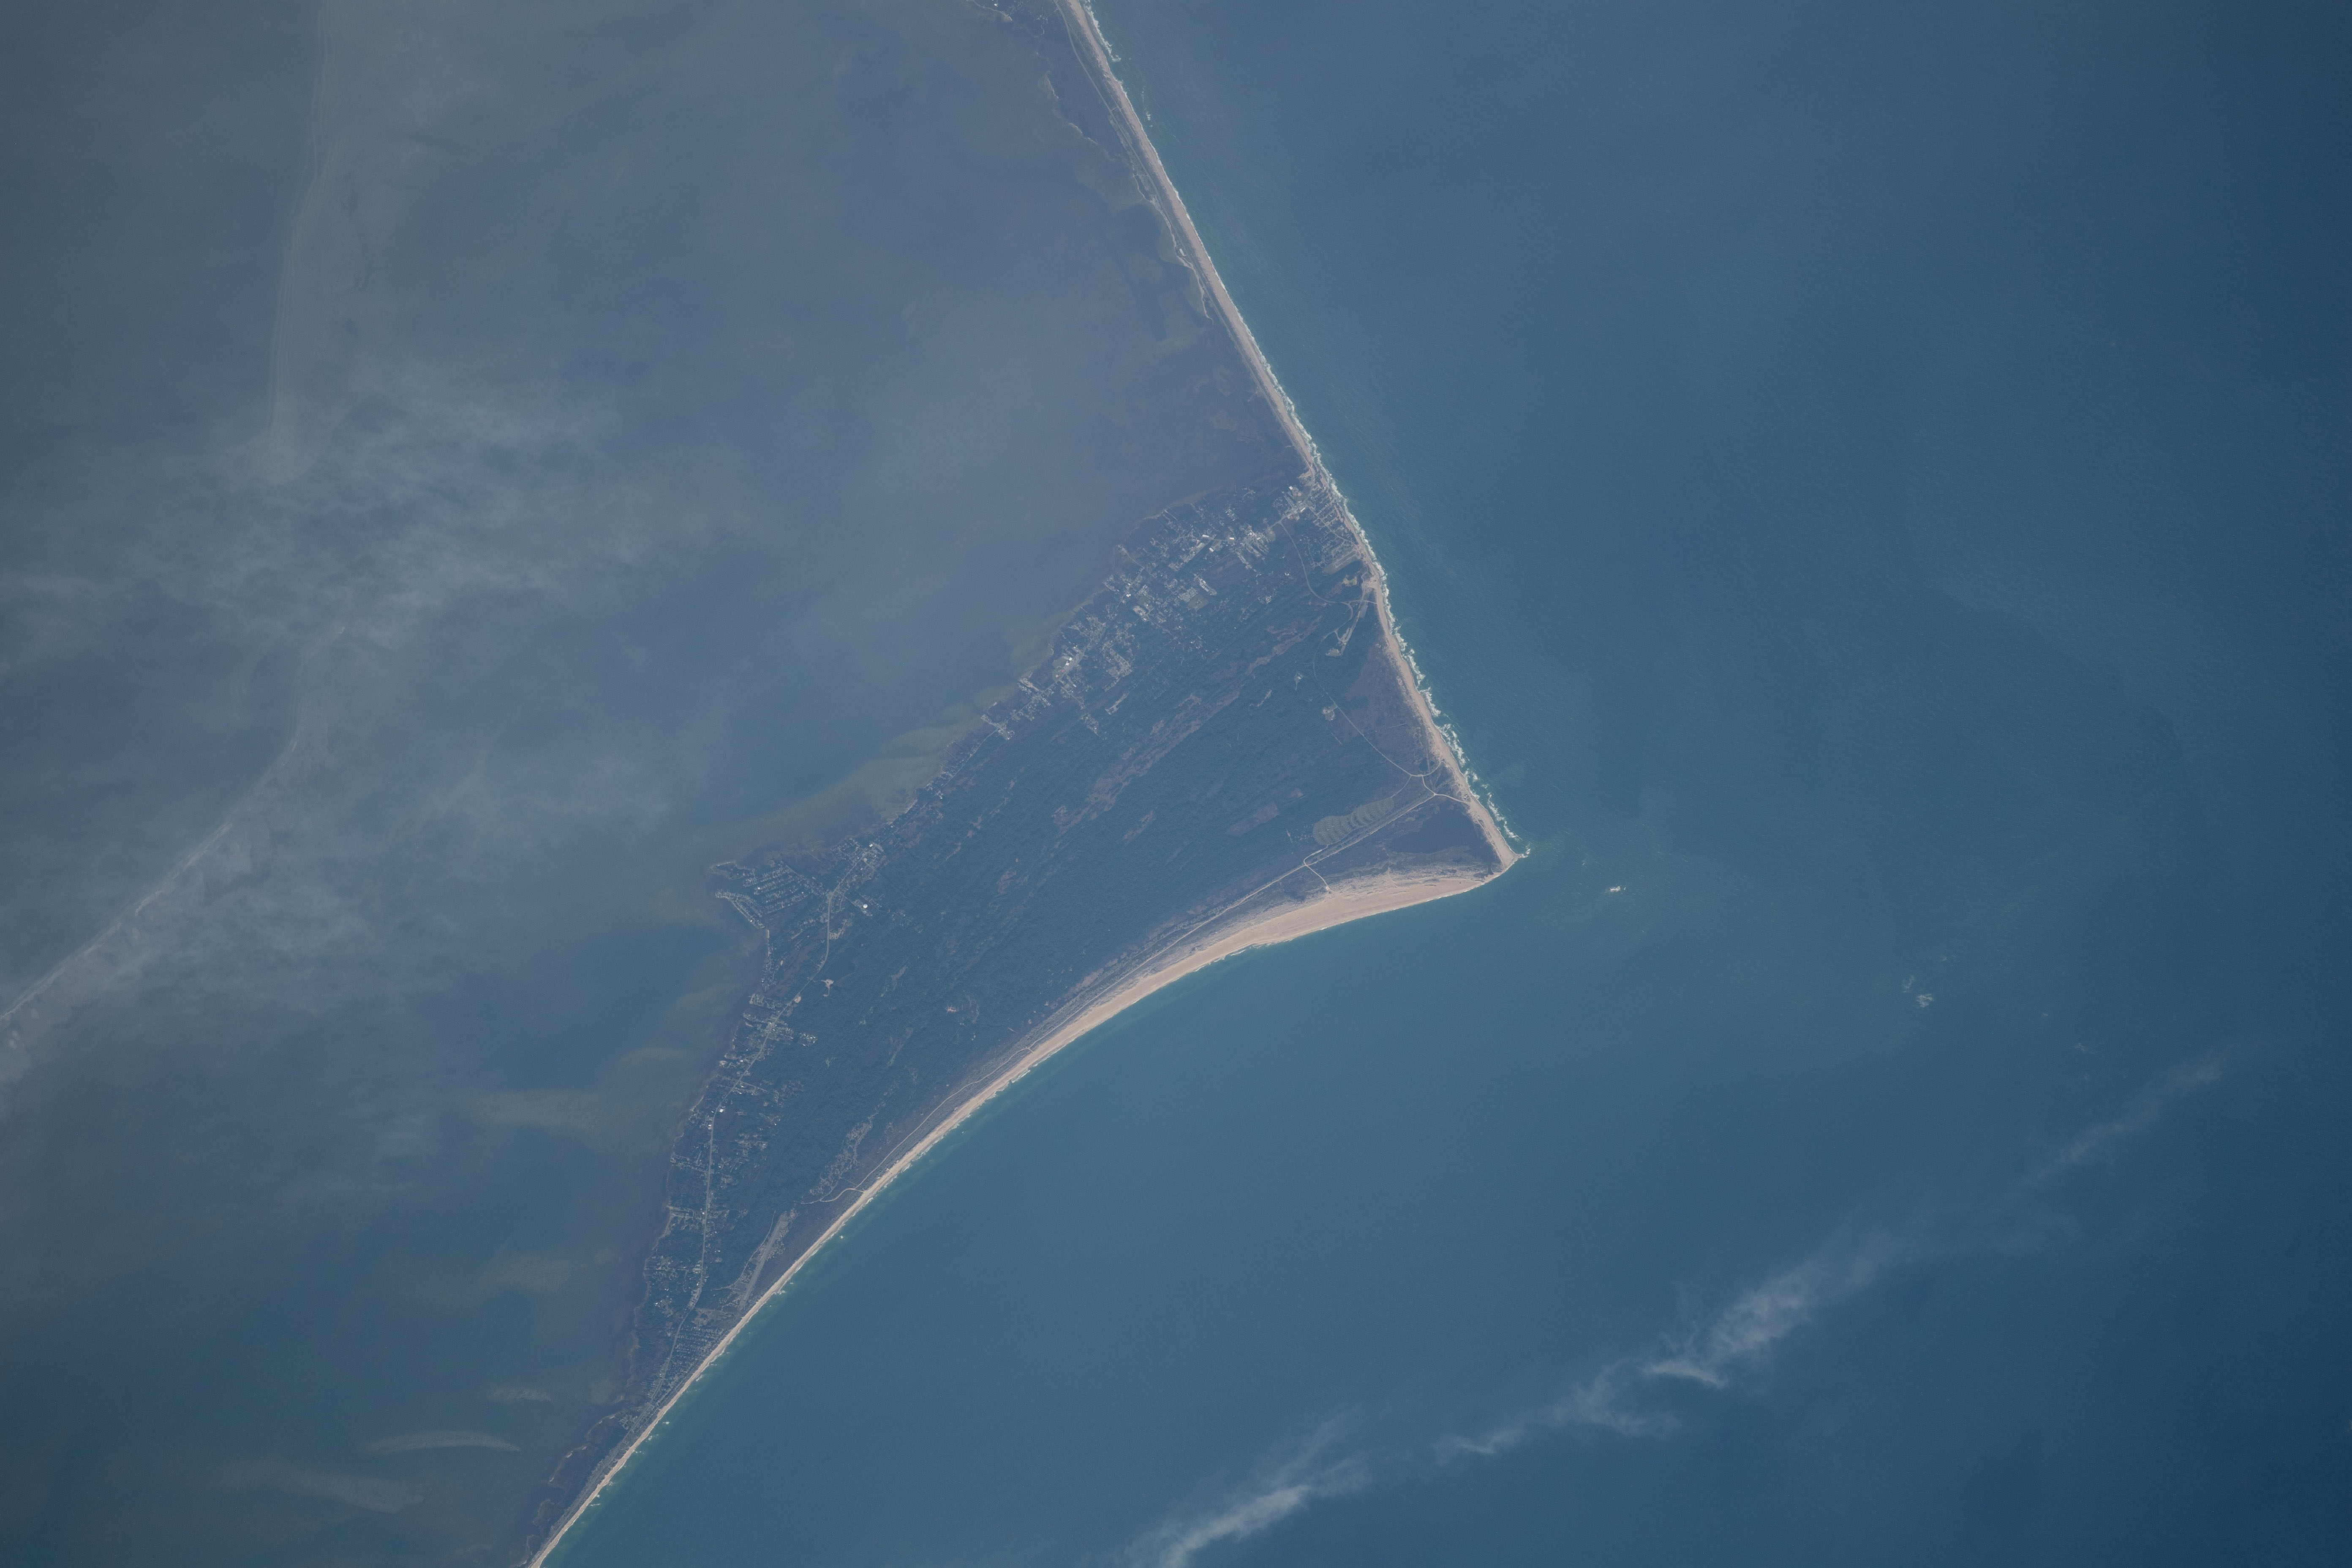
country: USA-NORTH CAROLINA
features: HATTERAS BIGHT, ATLANTIC OCEAN, COAST, HATTERAS ISLAND
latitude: 35.2
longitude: -75.5
